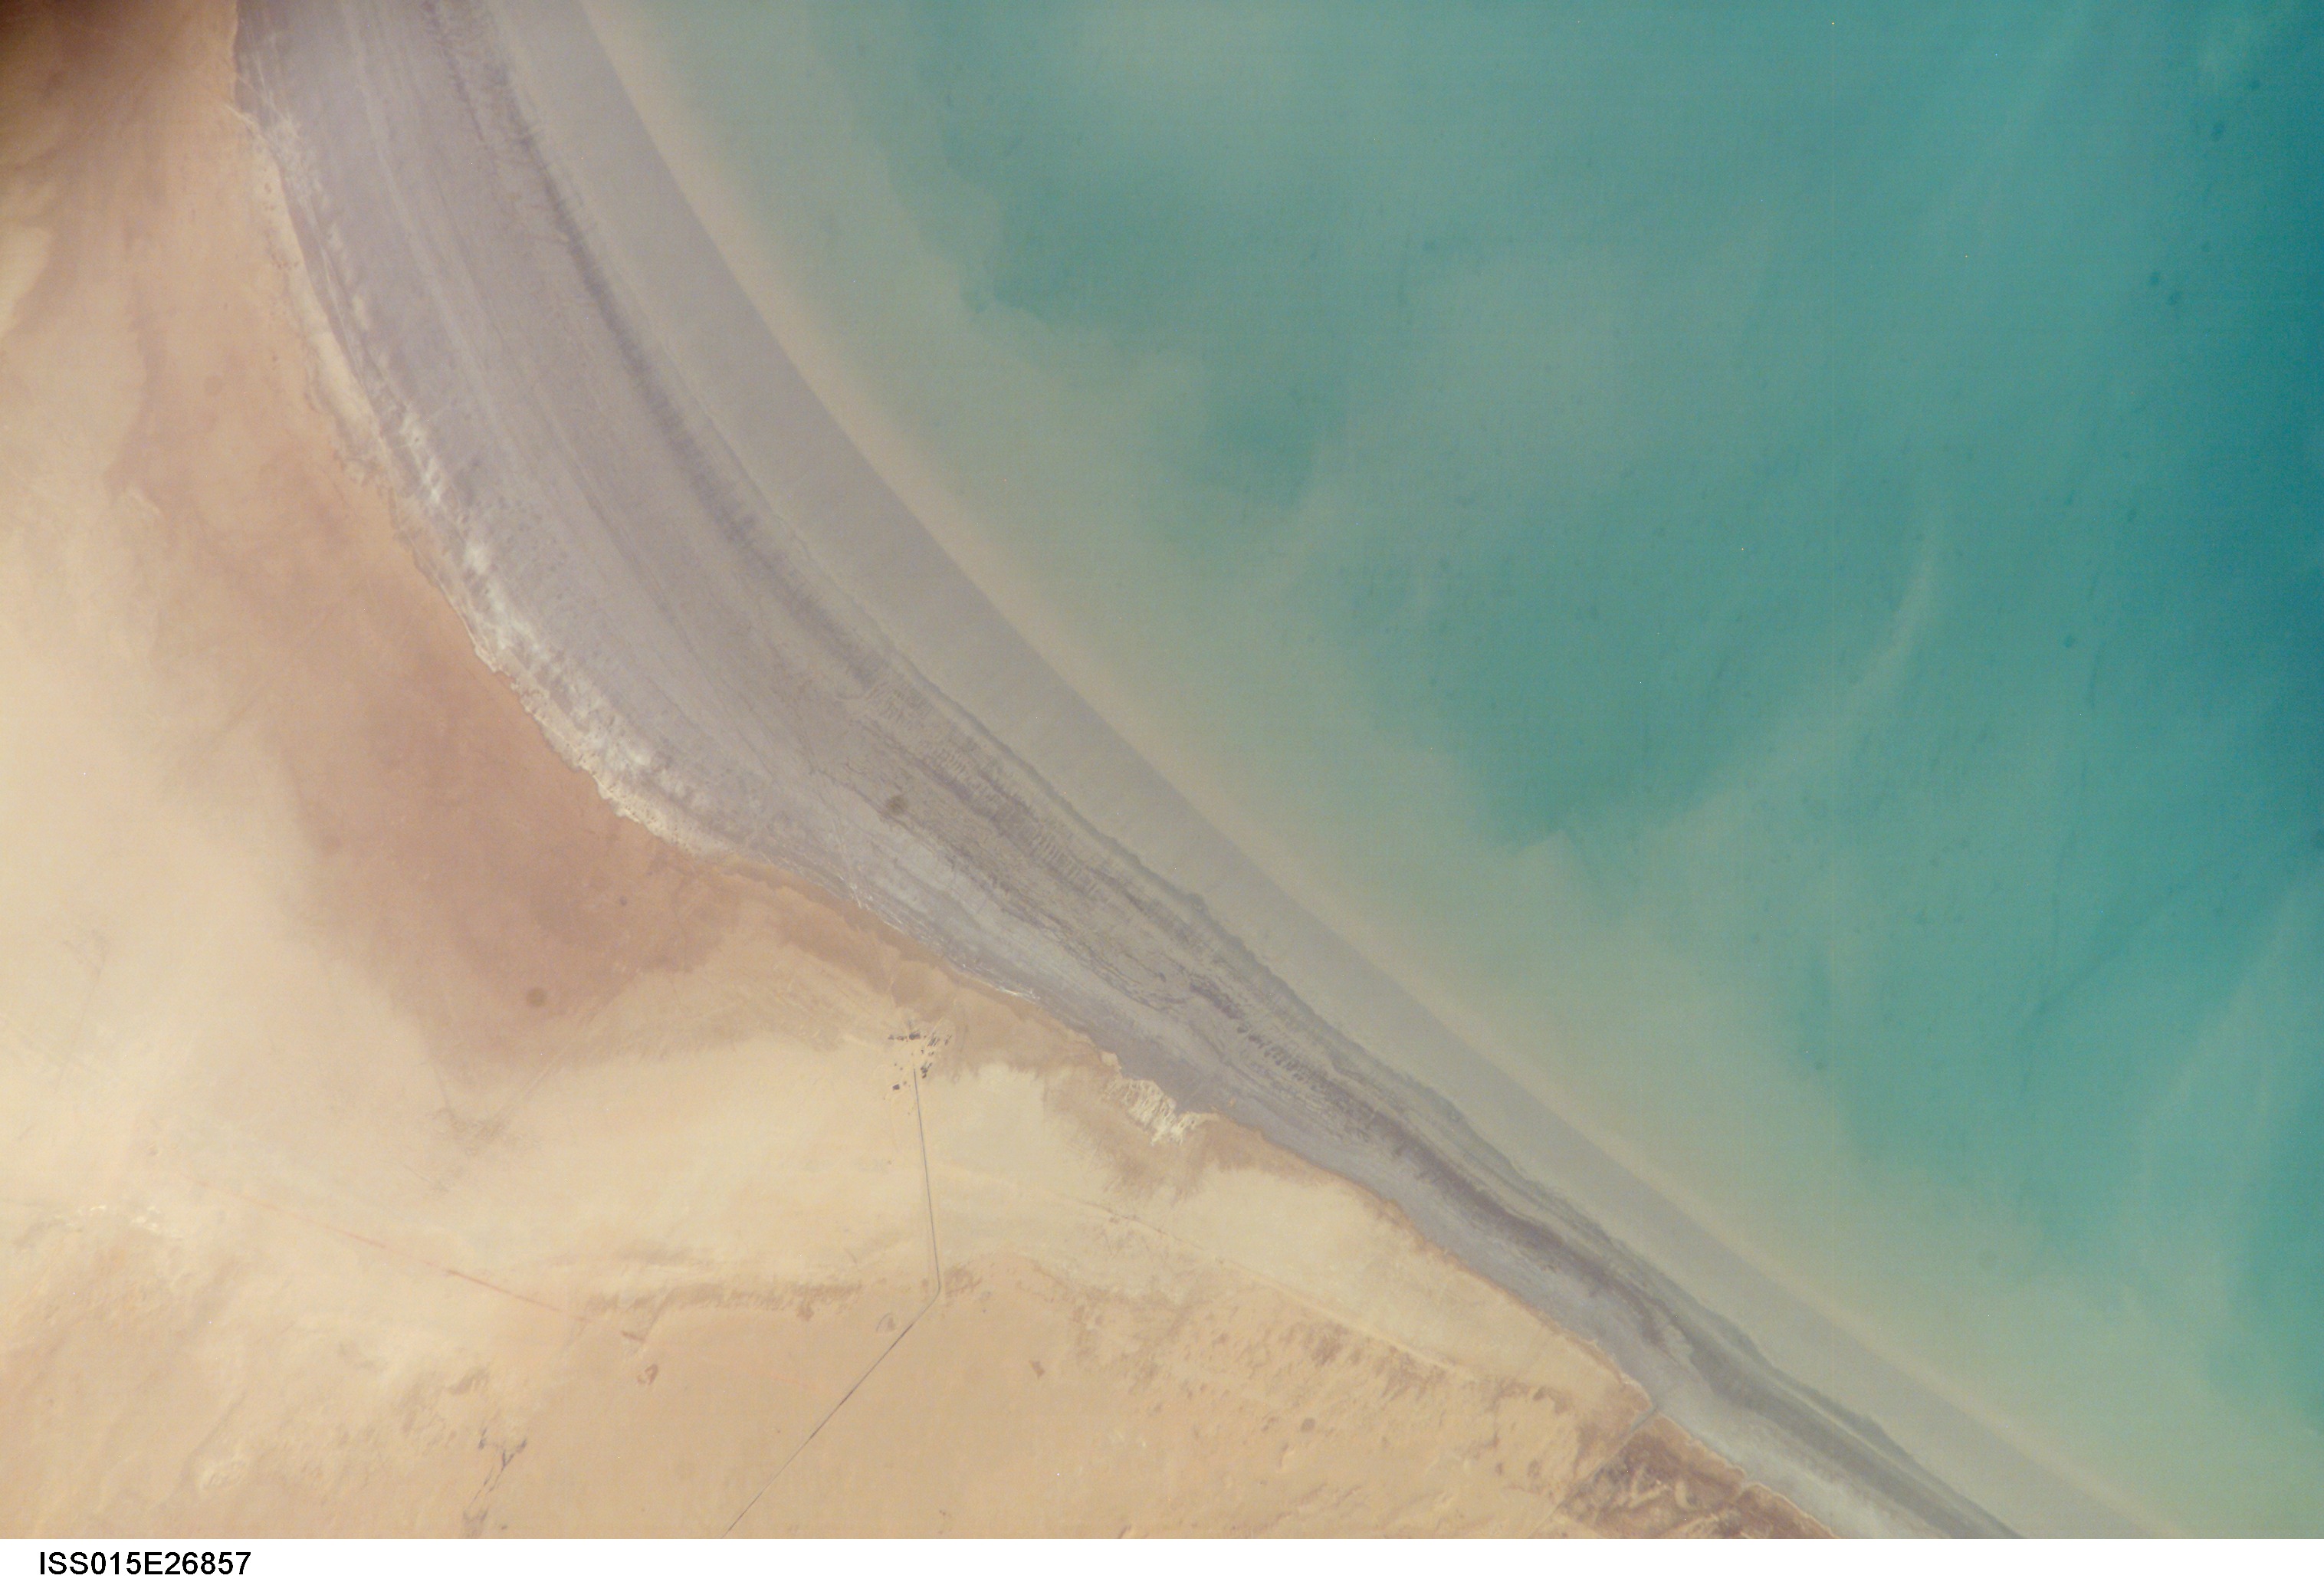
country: KUWAIT
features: B. OF KUWAIT, FLATS, ROAD, SED.
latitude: 29.6
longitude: 48.0
